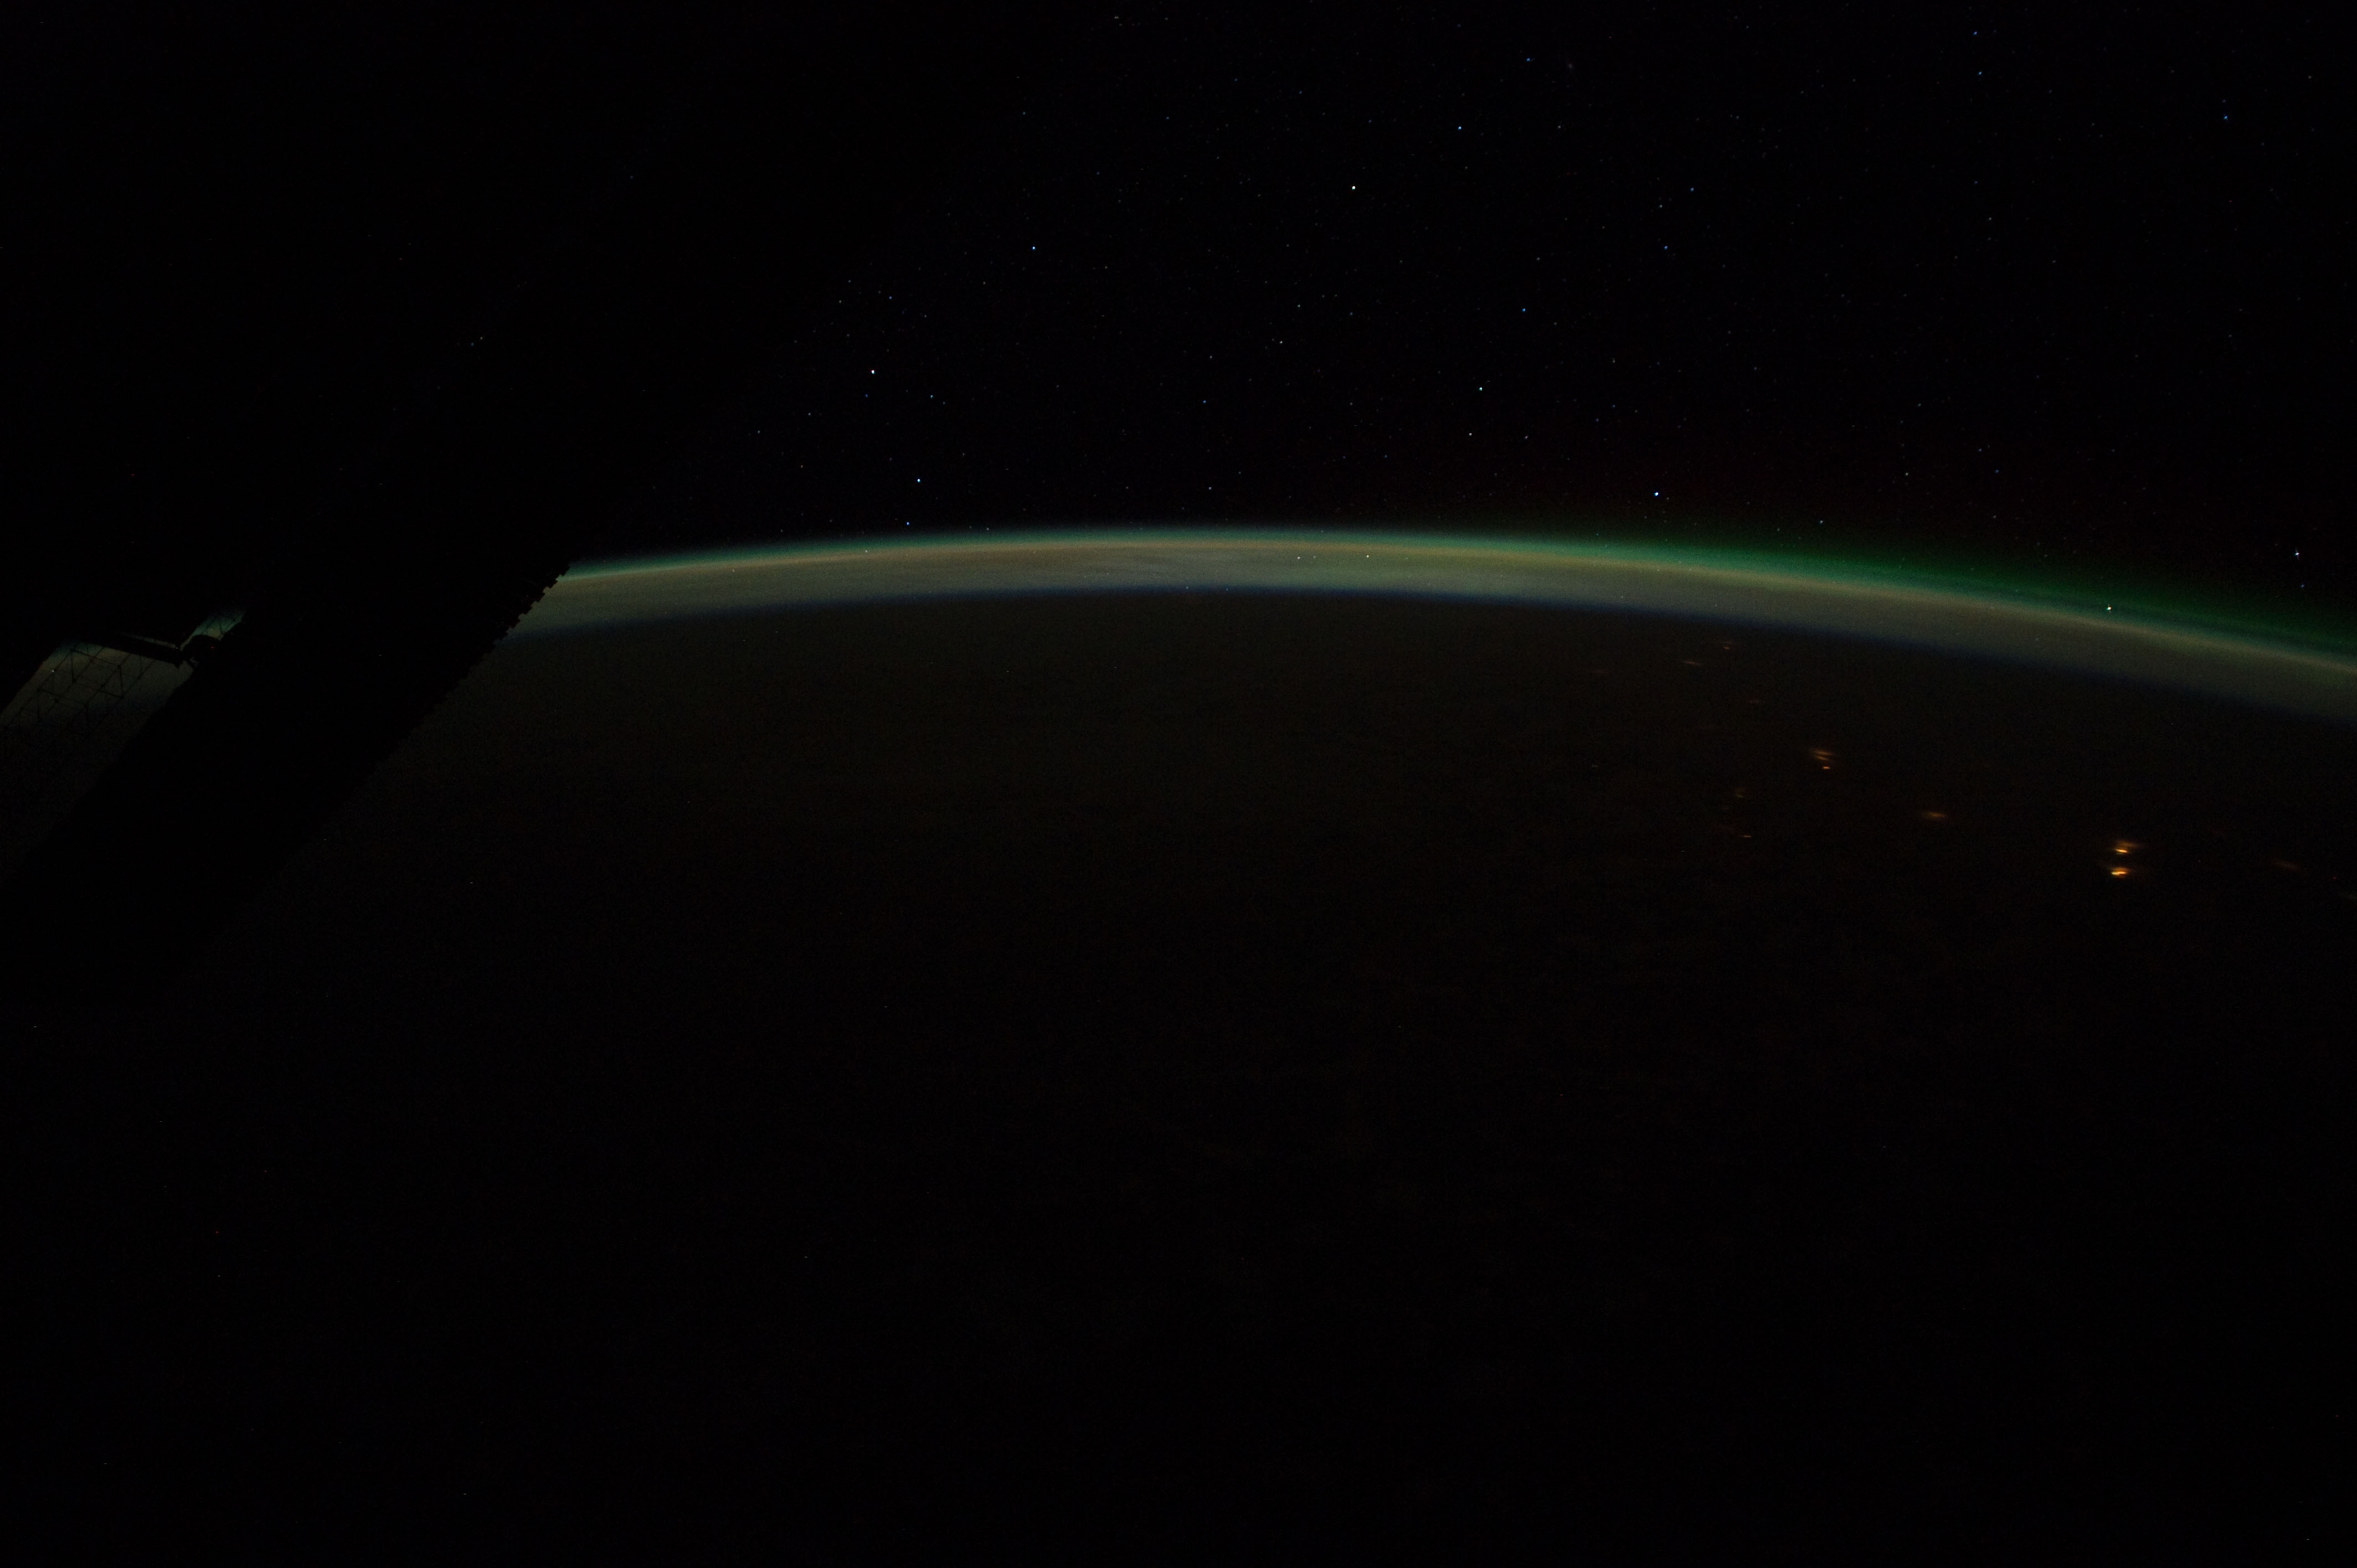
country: PACIFIC OCEAN
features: PAN-ATMOSPHERIC LIMB, AIRGLOW, AURORA BOREALIS, CITIES AT NIGHT, STARS
